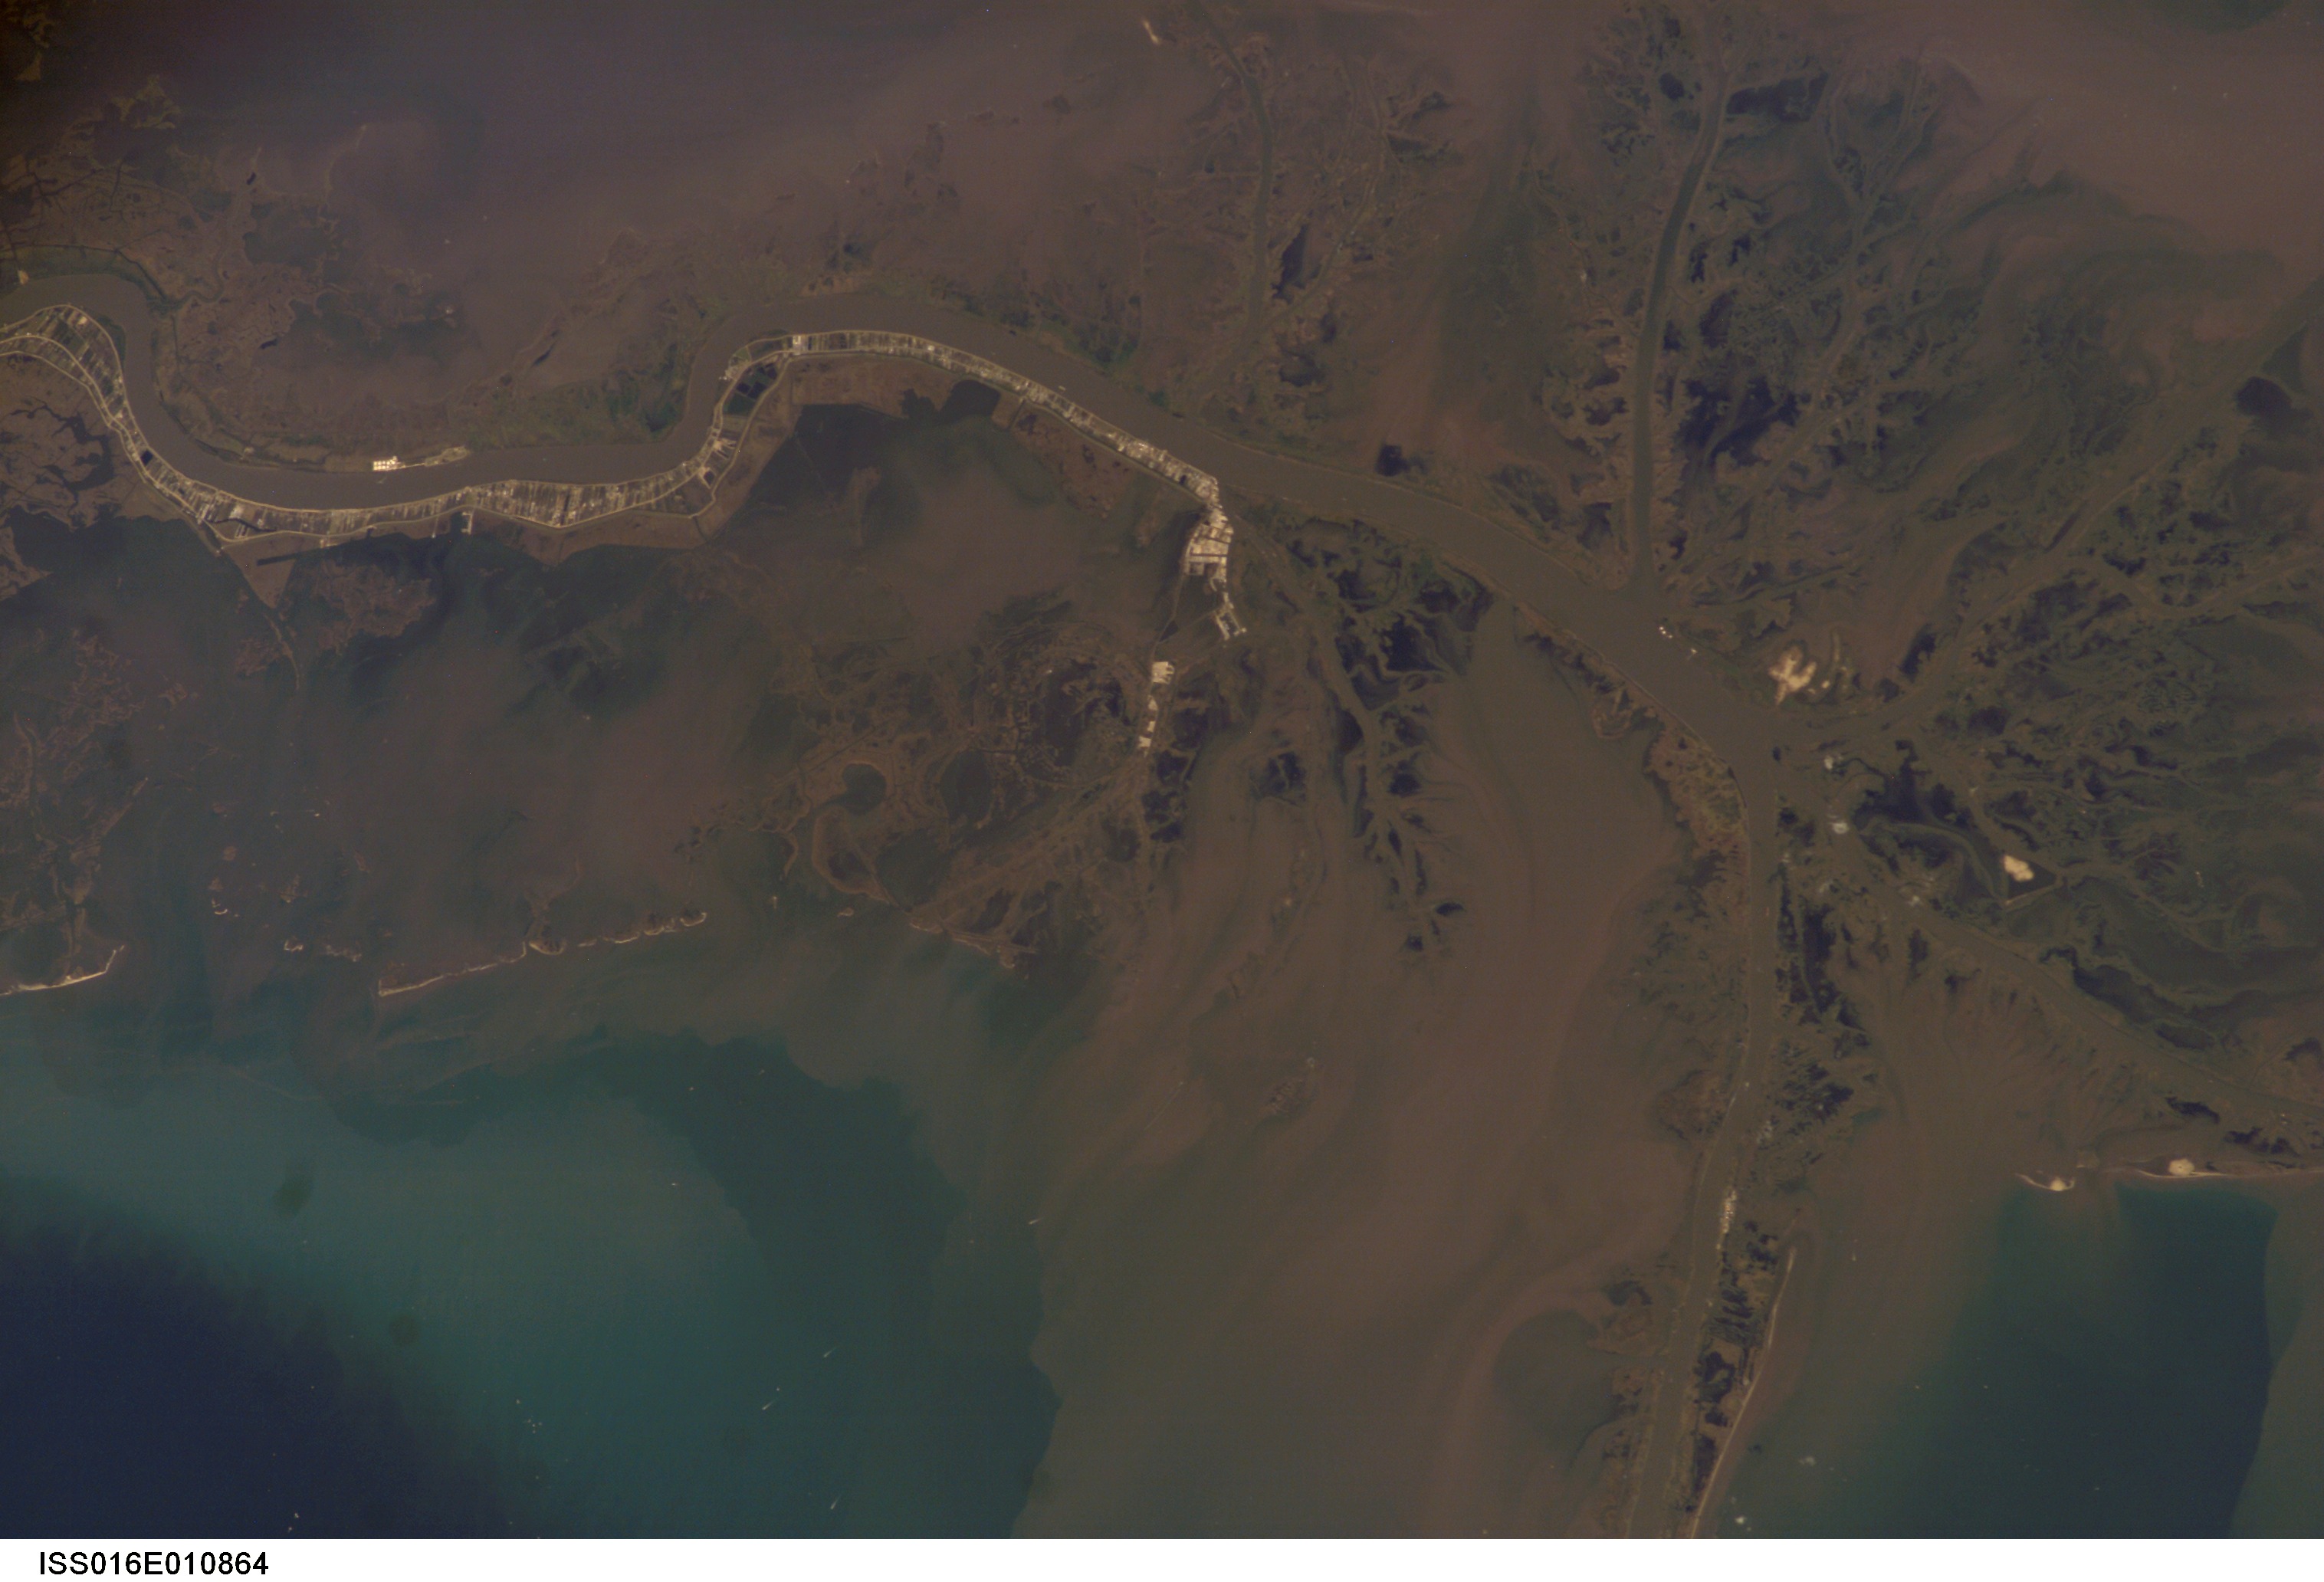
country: USA-LOUISIANA
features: MISSISSIPPI R. DELTA, SEDIMENT
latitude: 29.5
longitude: -89.5
